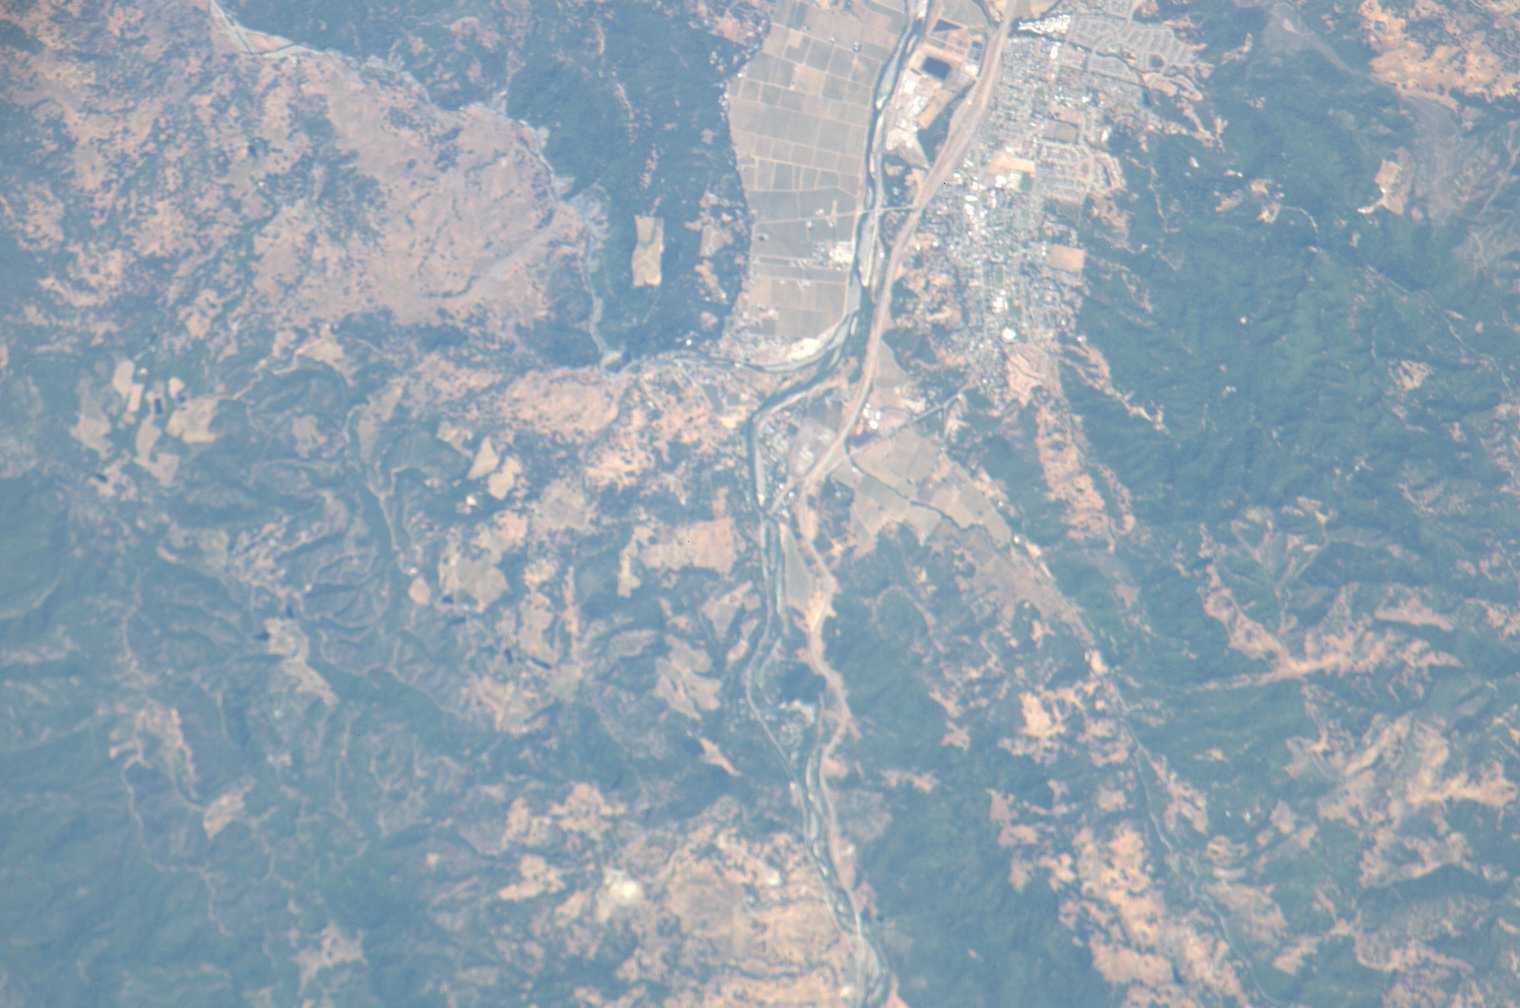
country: USA-CALIFORNIA
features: CLOVERDALE, HIGHWAY, AGR.
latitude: 38.8
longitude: -123.0
